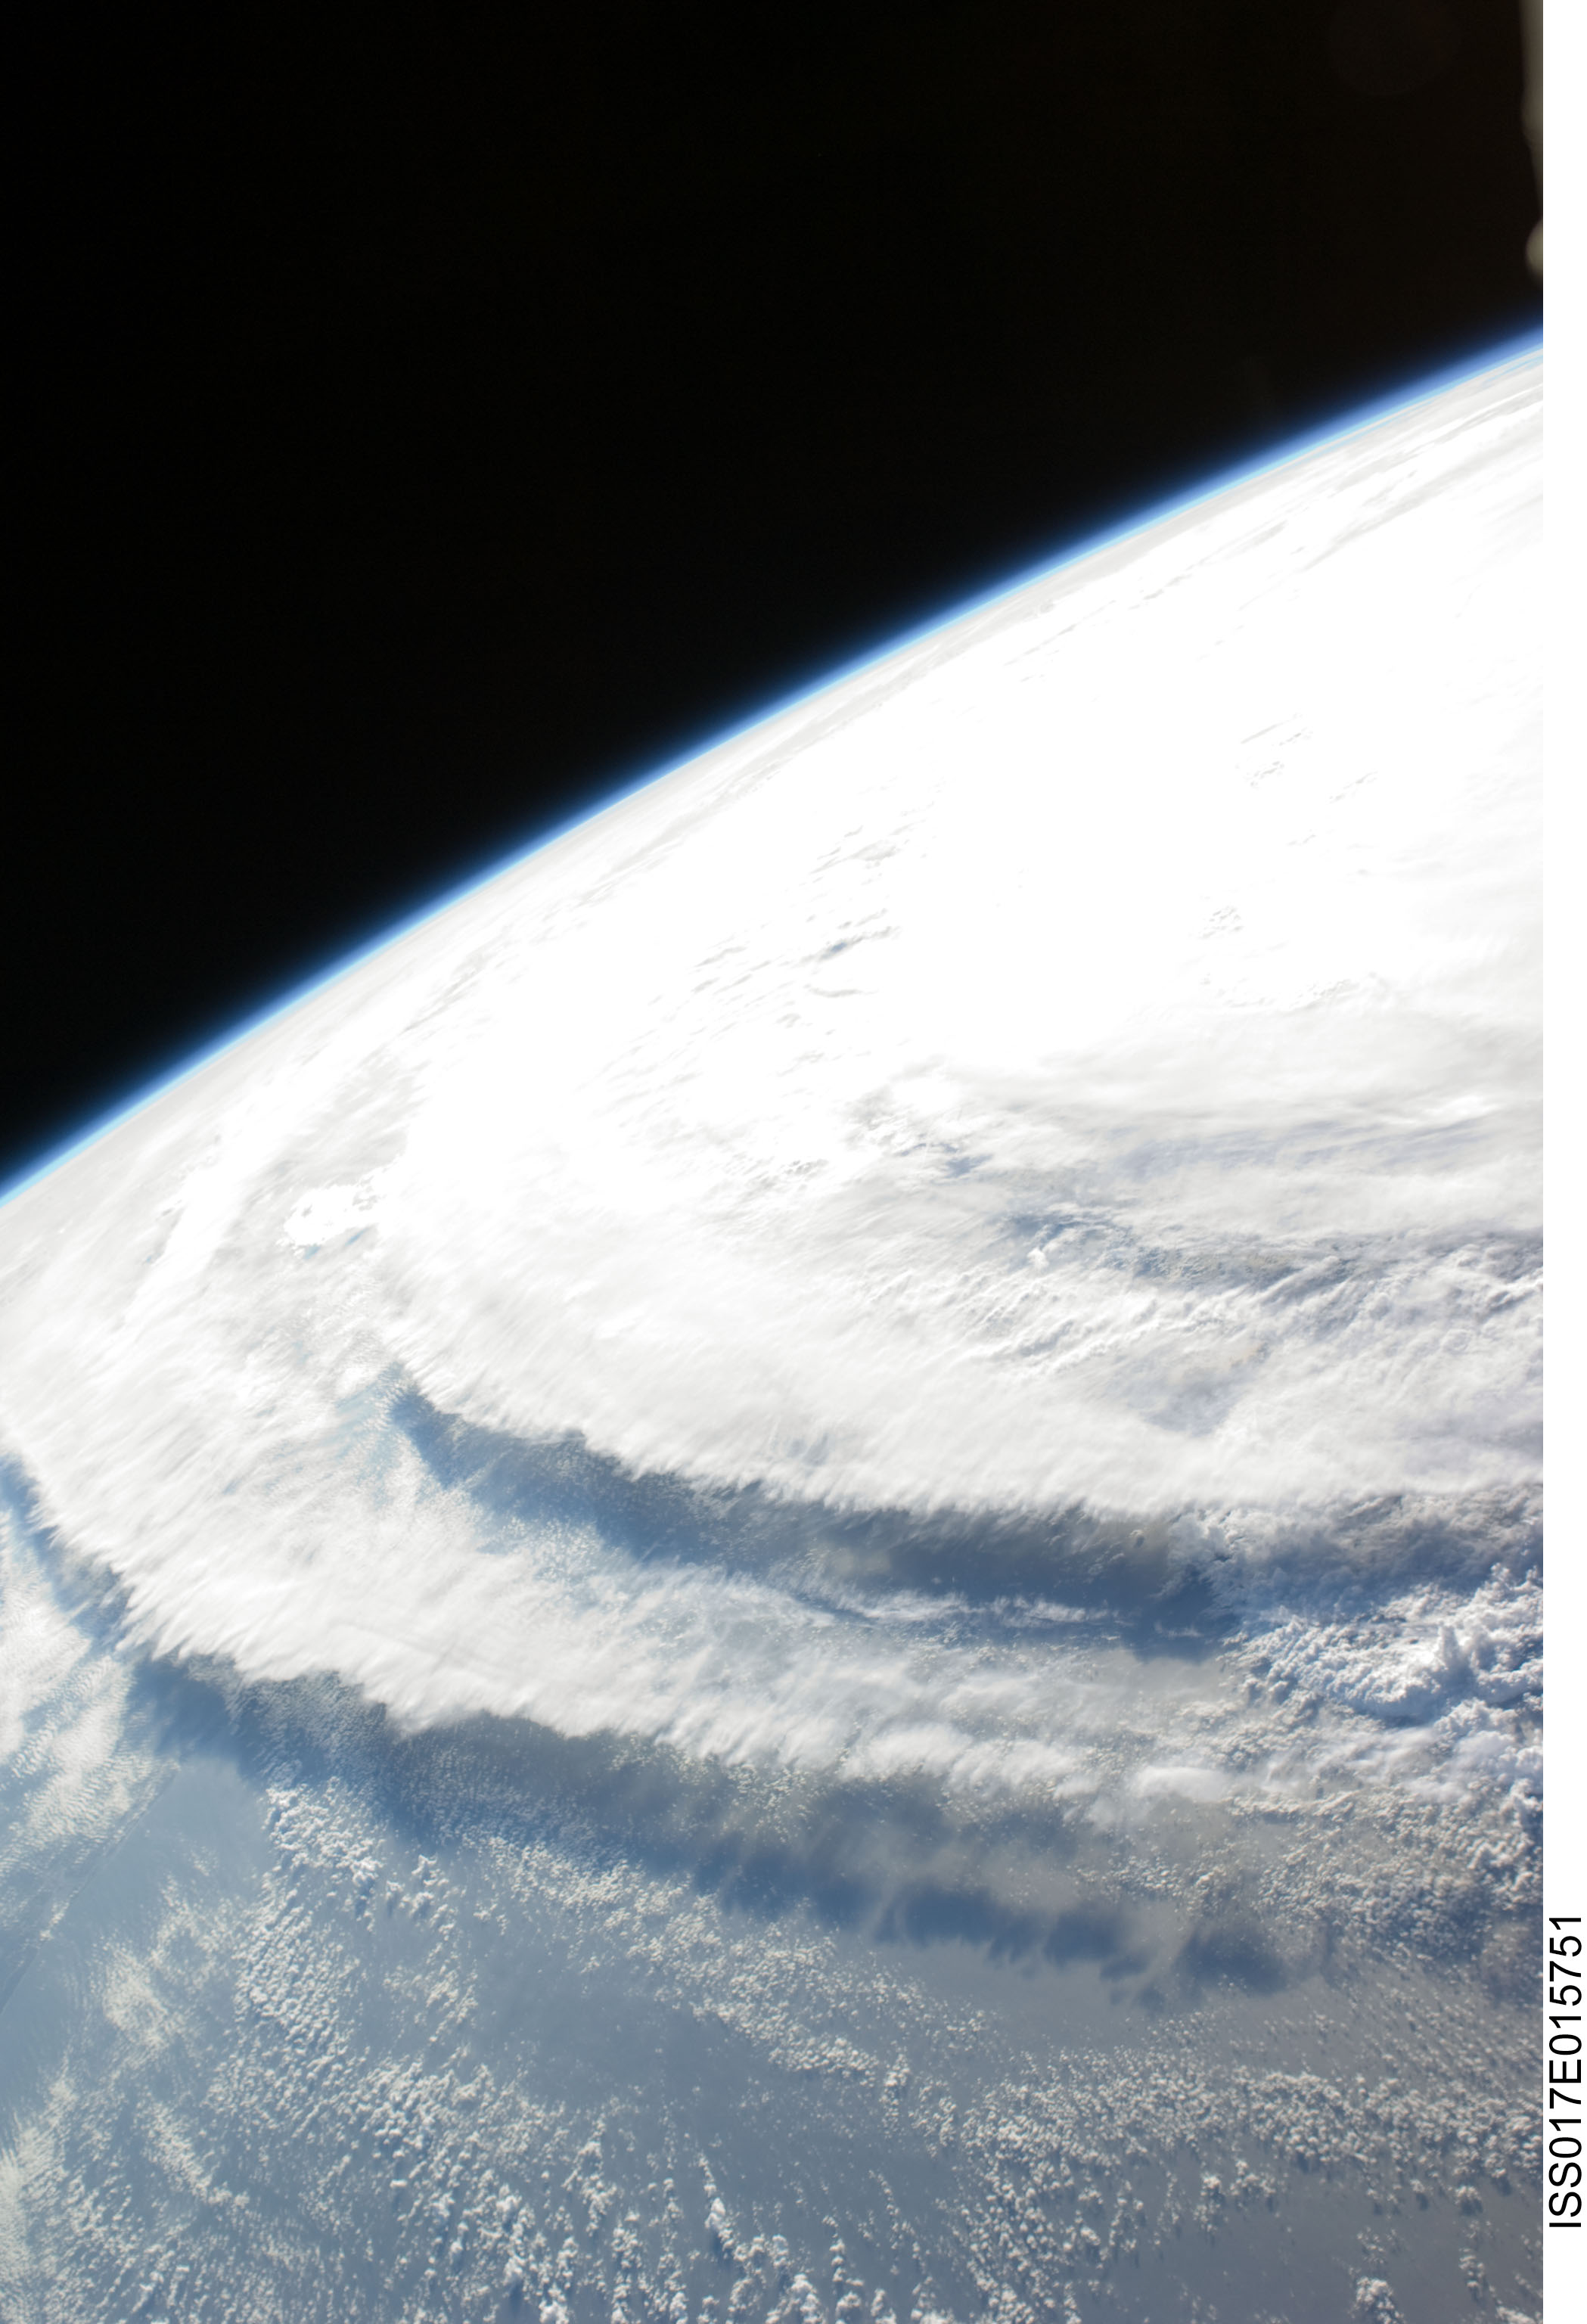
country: GULF OF MEXICO
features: PAN-HURRICANE IKE BANDS
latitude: 23.9
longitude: -85.3
